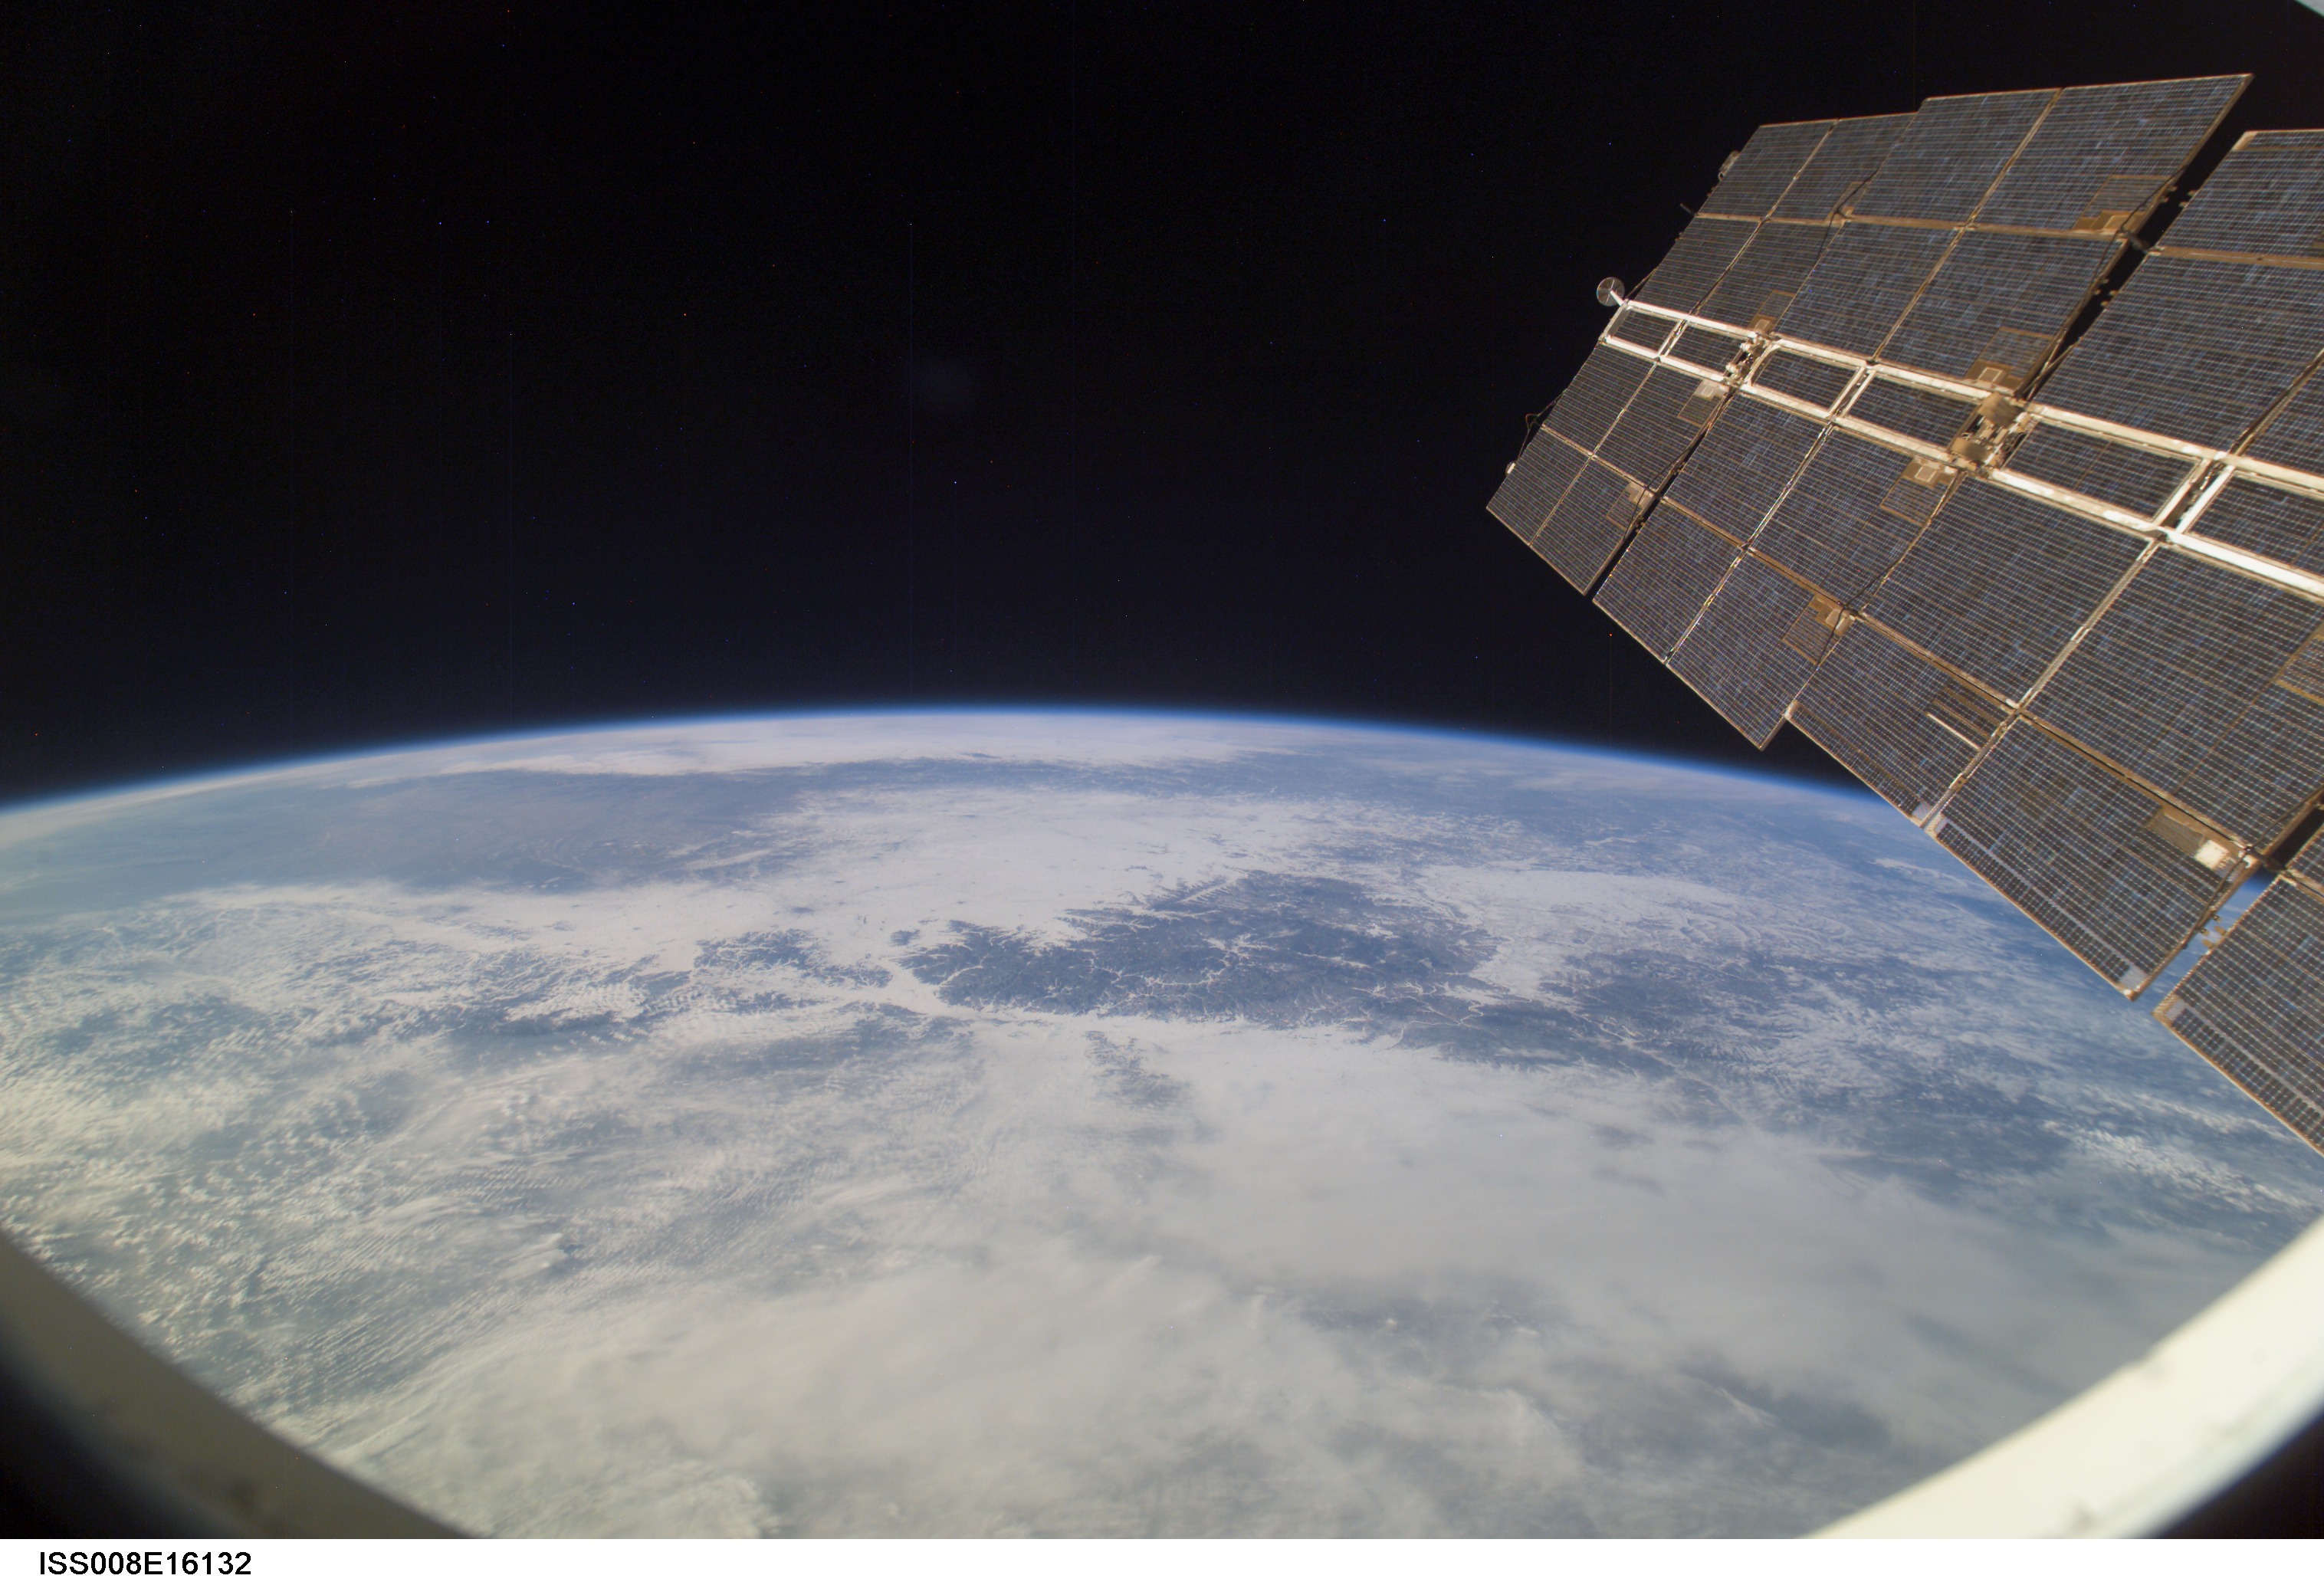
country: CHINA
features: LESSER KHINGAN RA., ATMOSPHERIC LIMB
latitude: 46.5
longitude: 131.0
